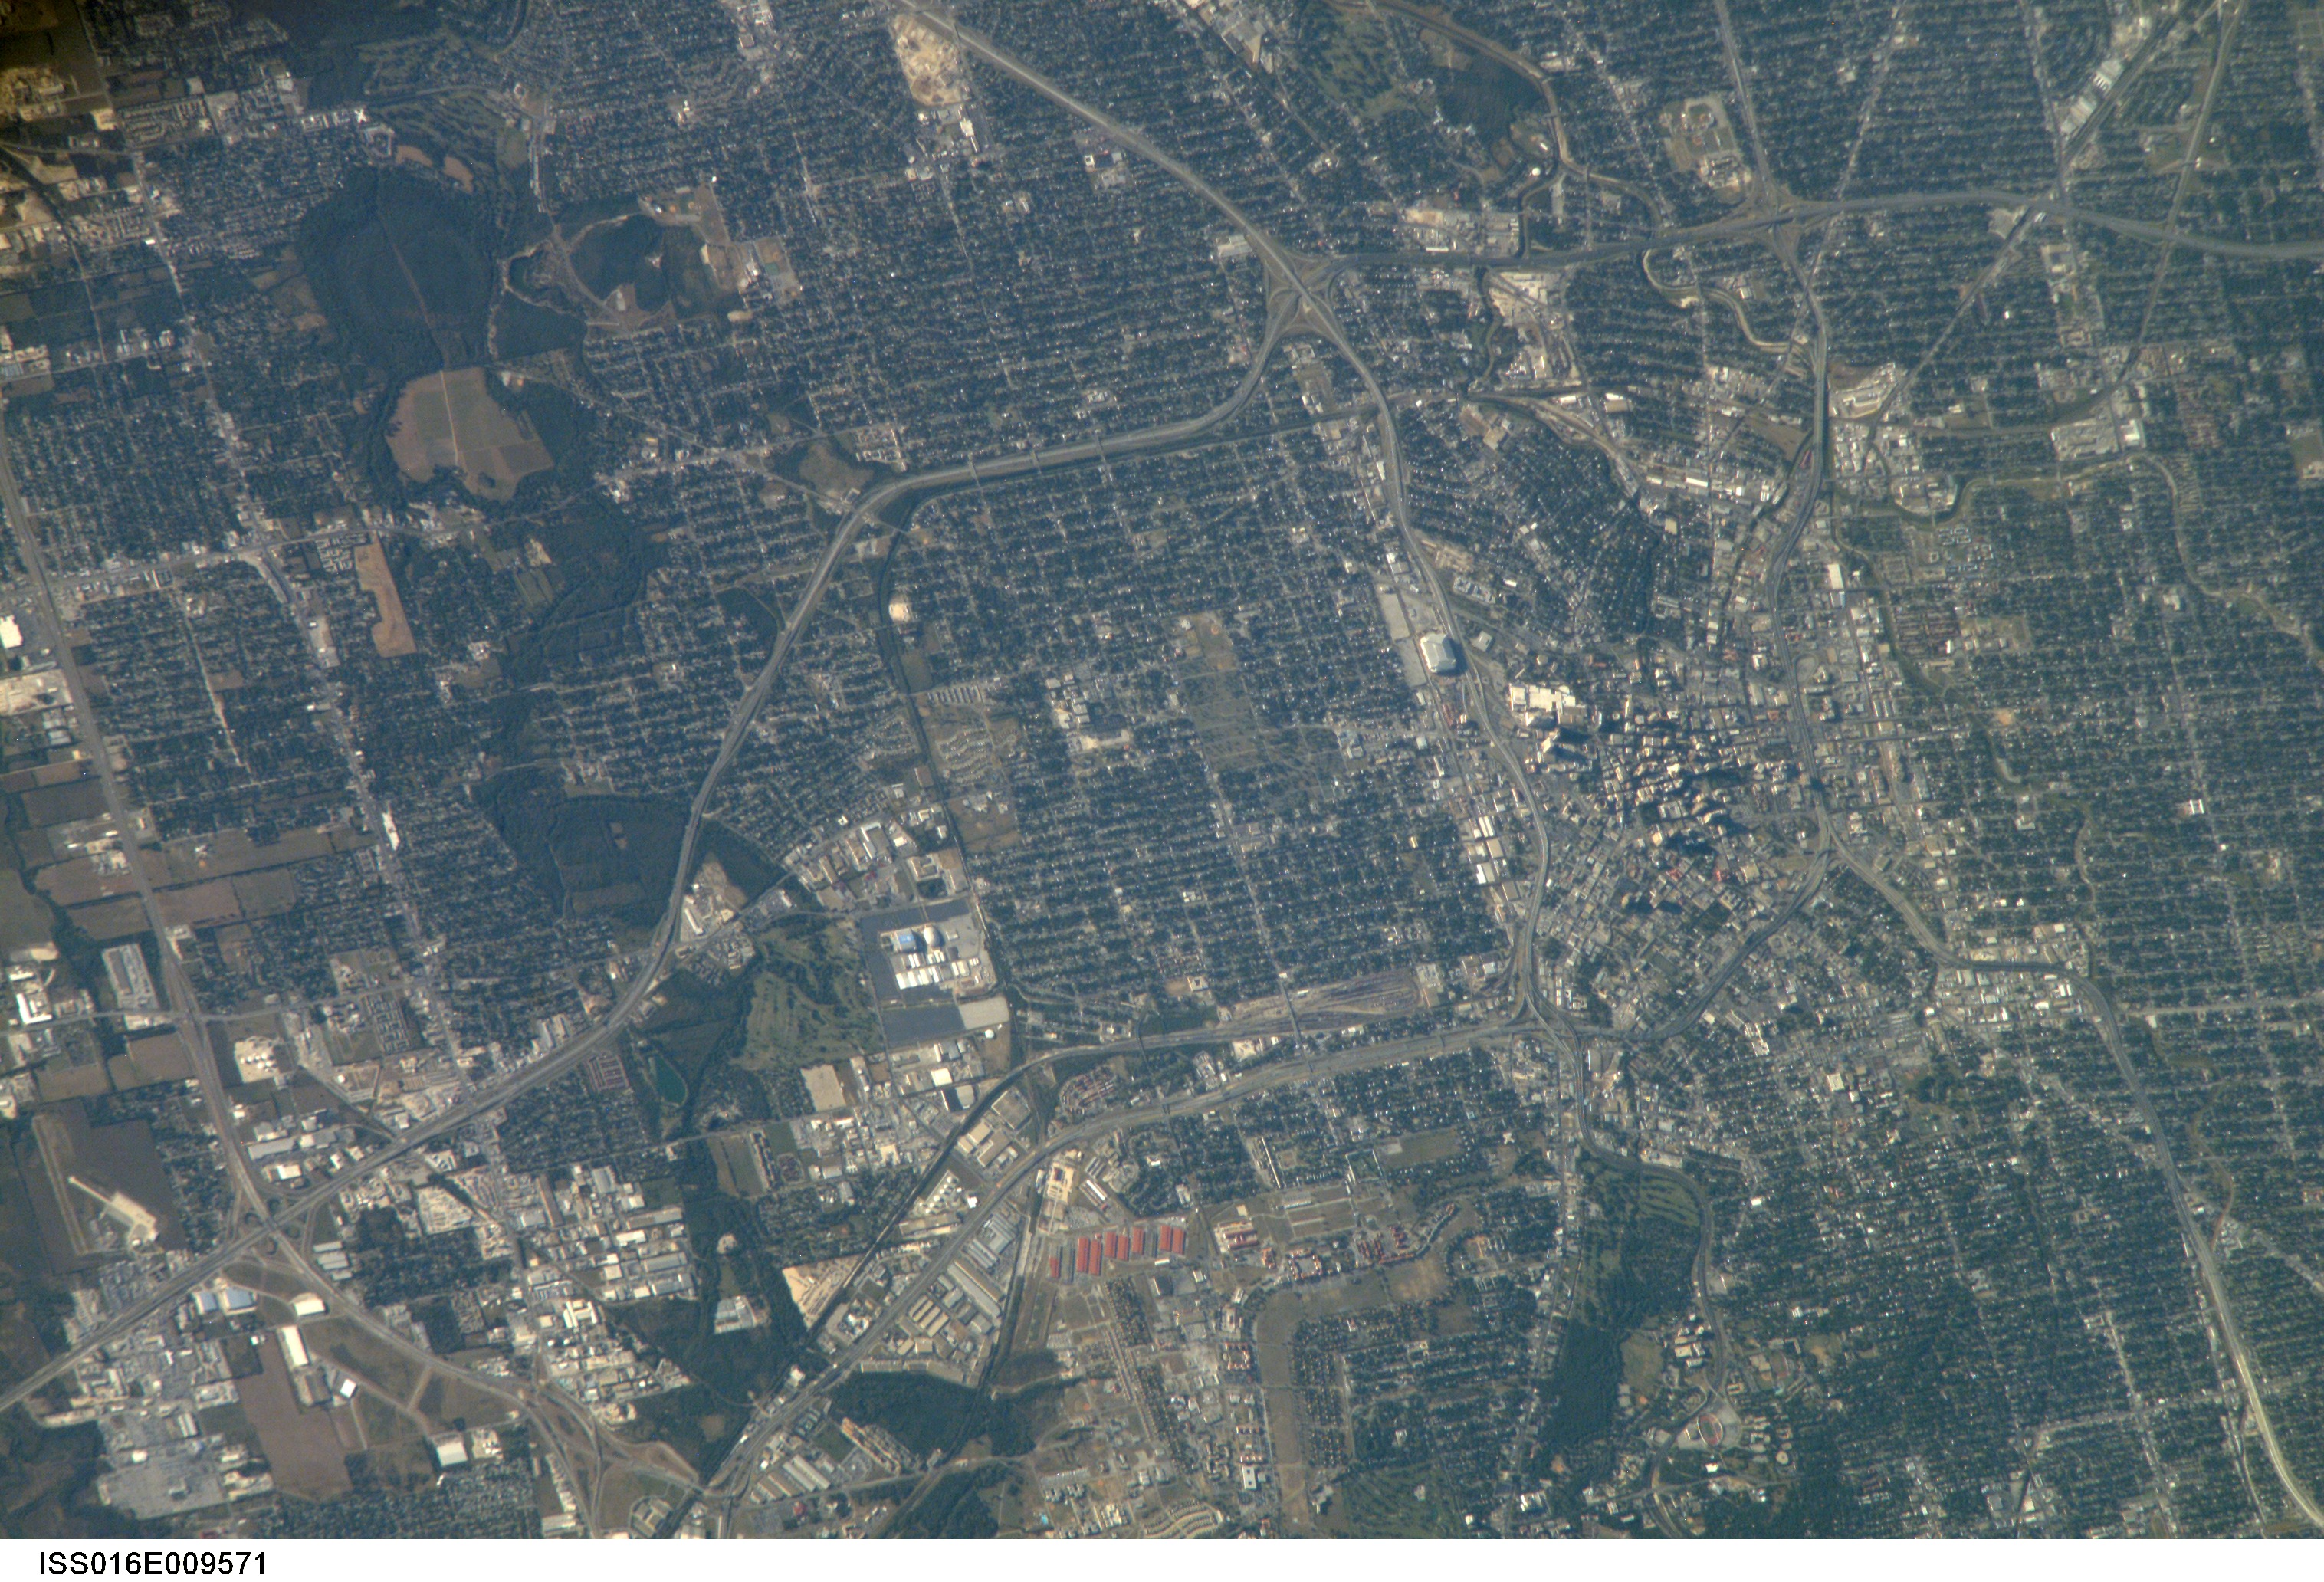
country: USA-TEXAS
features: SAN ANTONIO, CITY, ROADS
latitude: 29.4
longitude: -98.5
